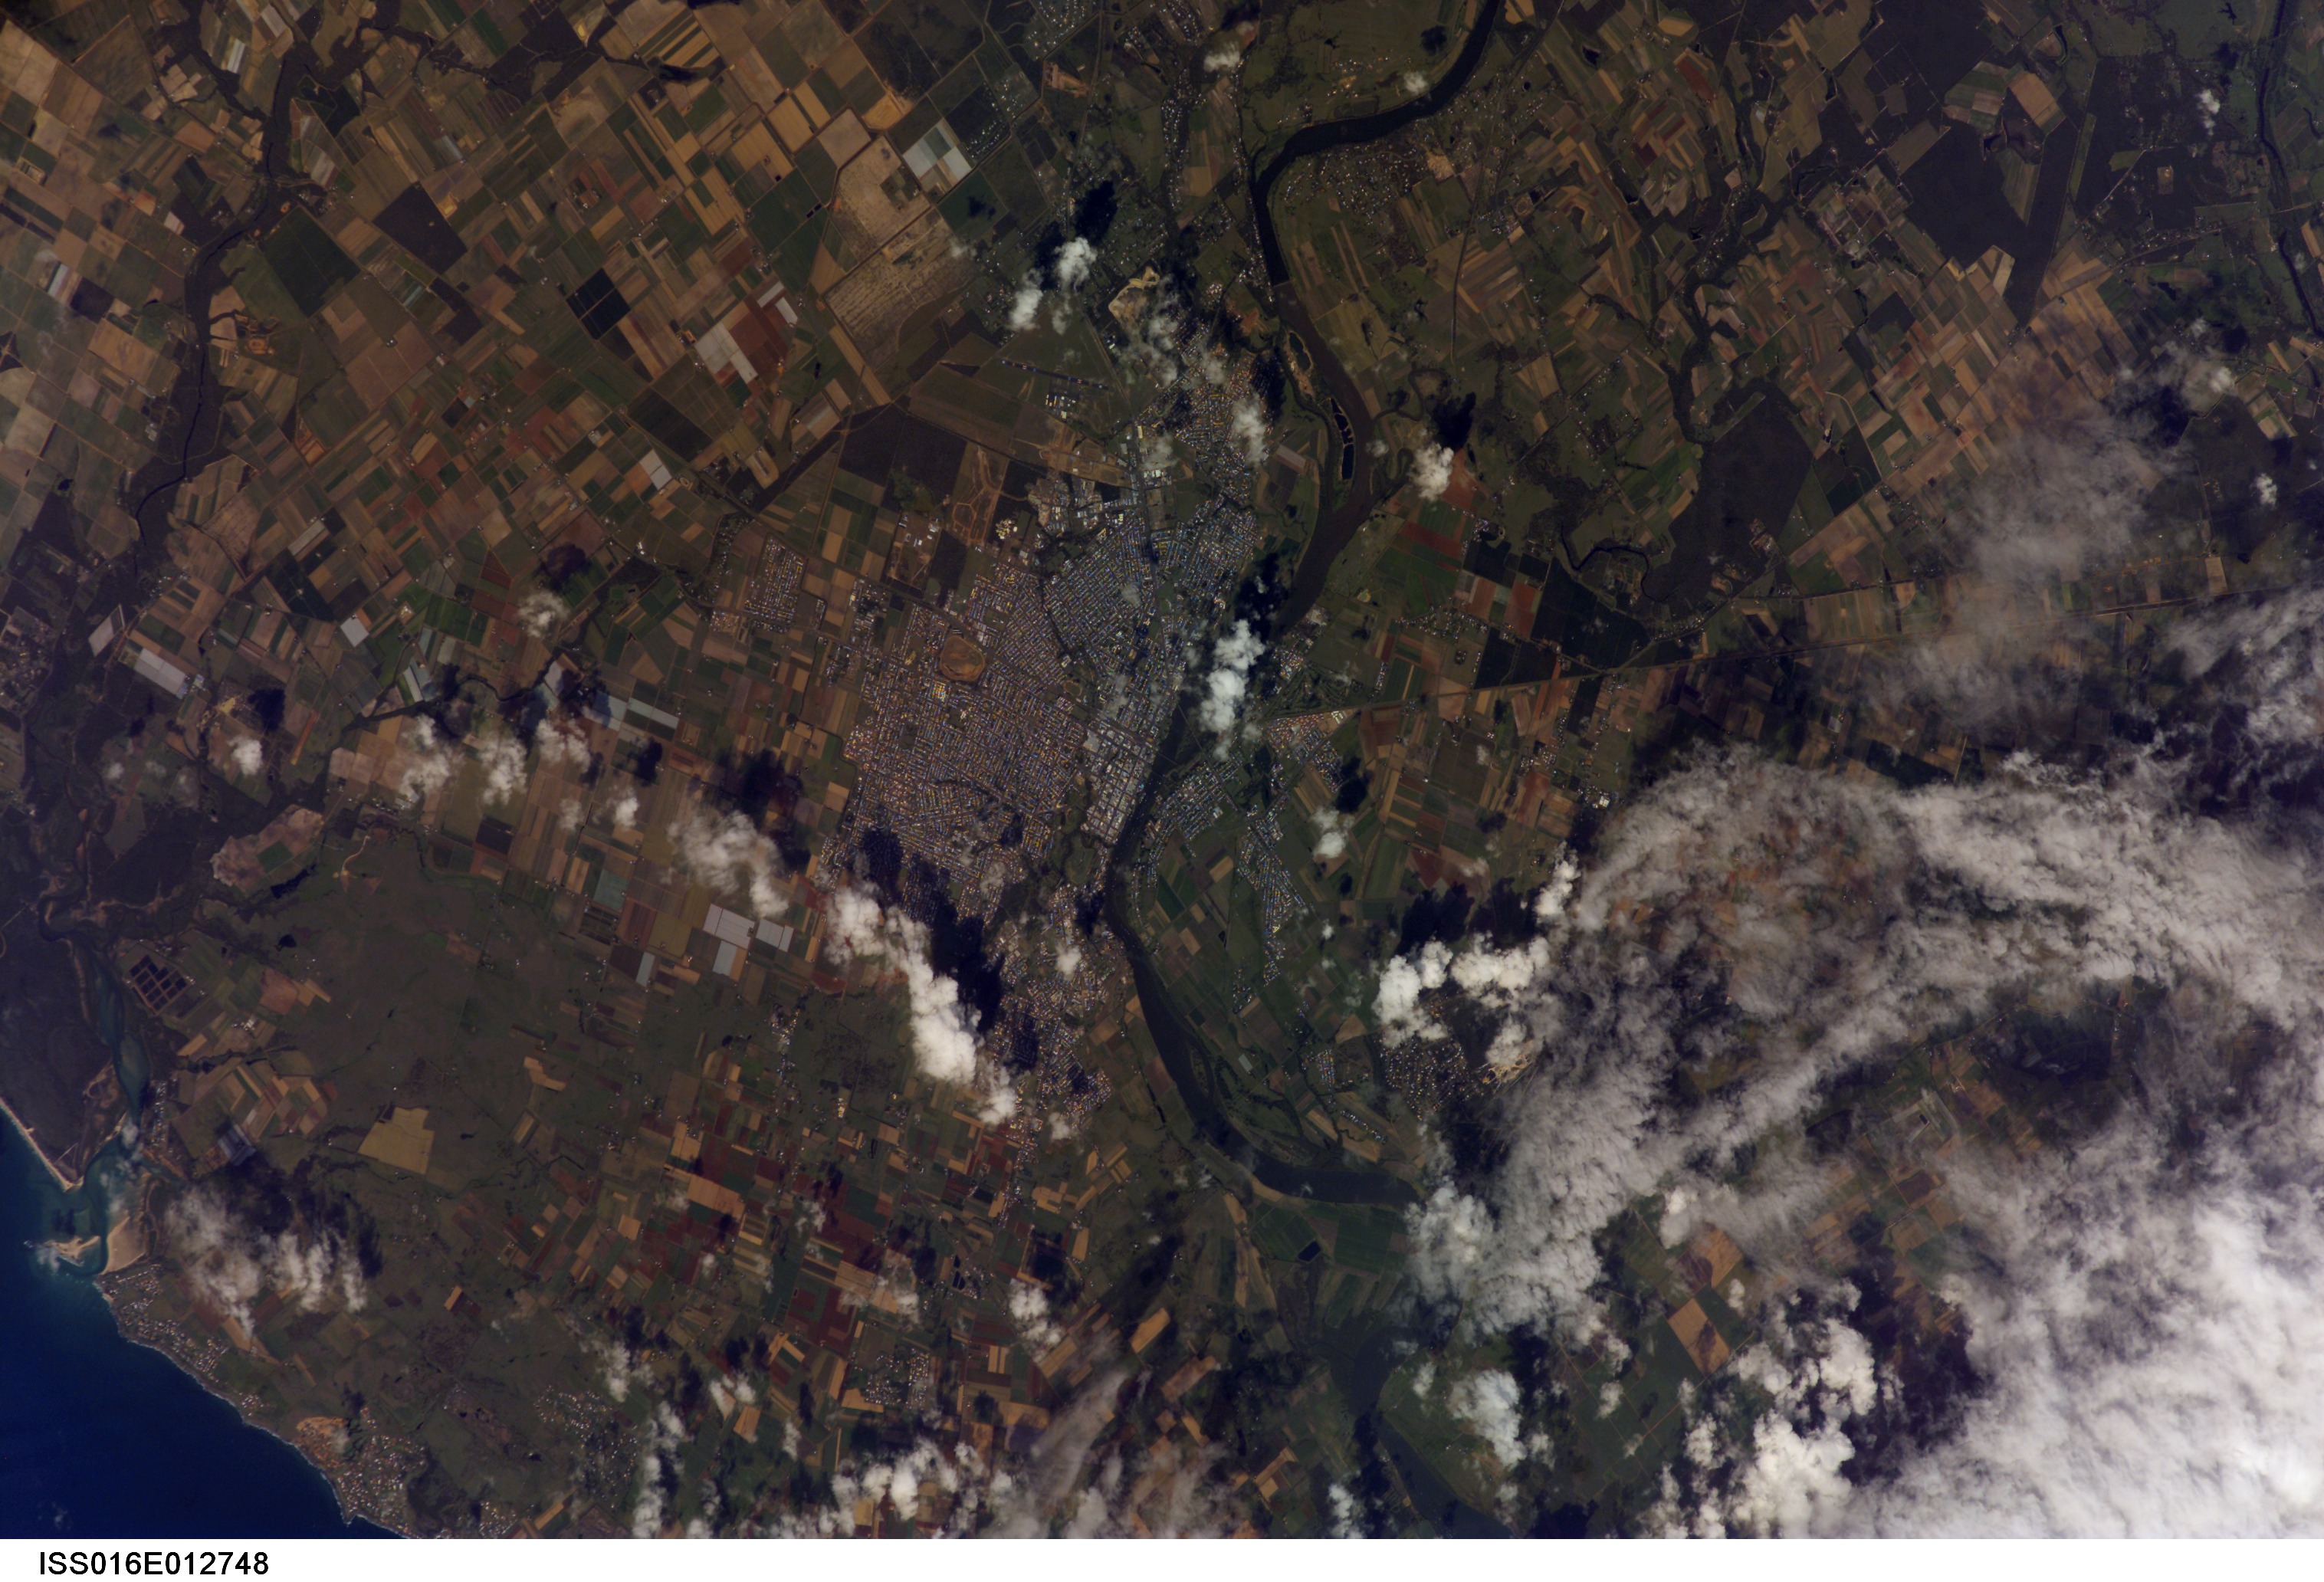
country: AUSTRALIA-Q
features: BUNDABERG, BURNETT R., AGR.
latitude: -24.9
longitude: 152.4
